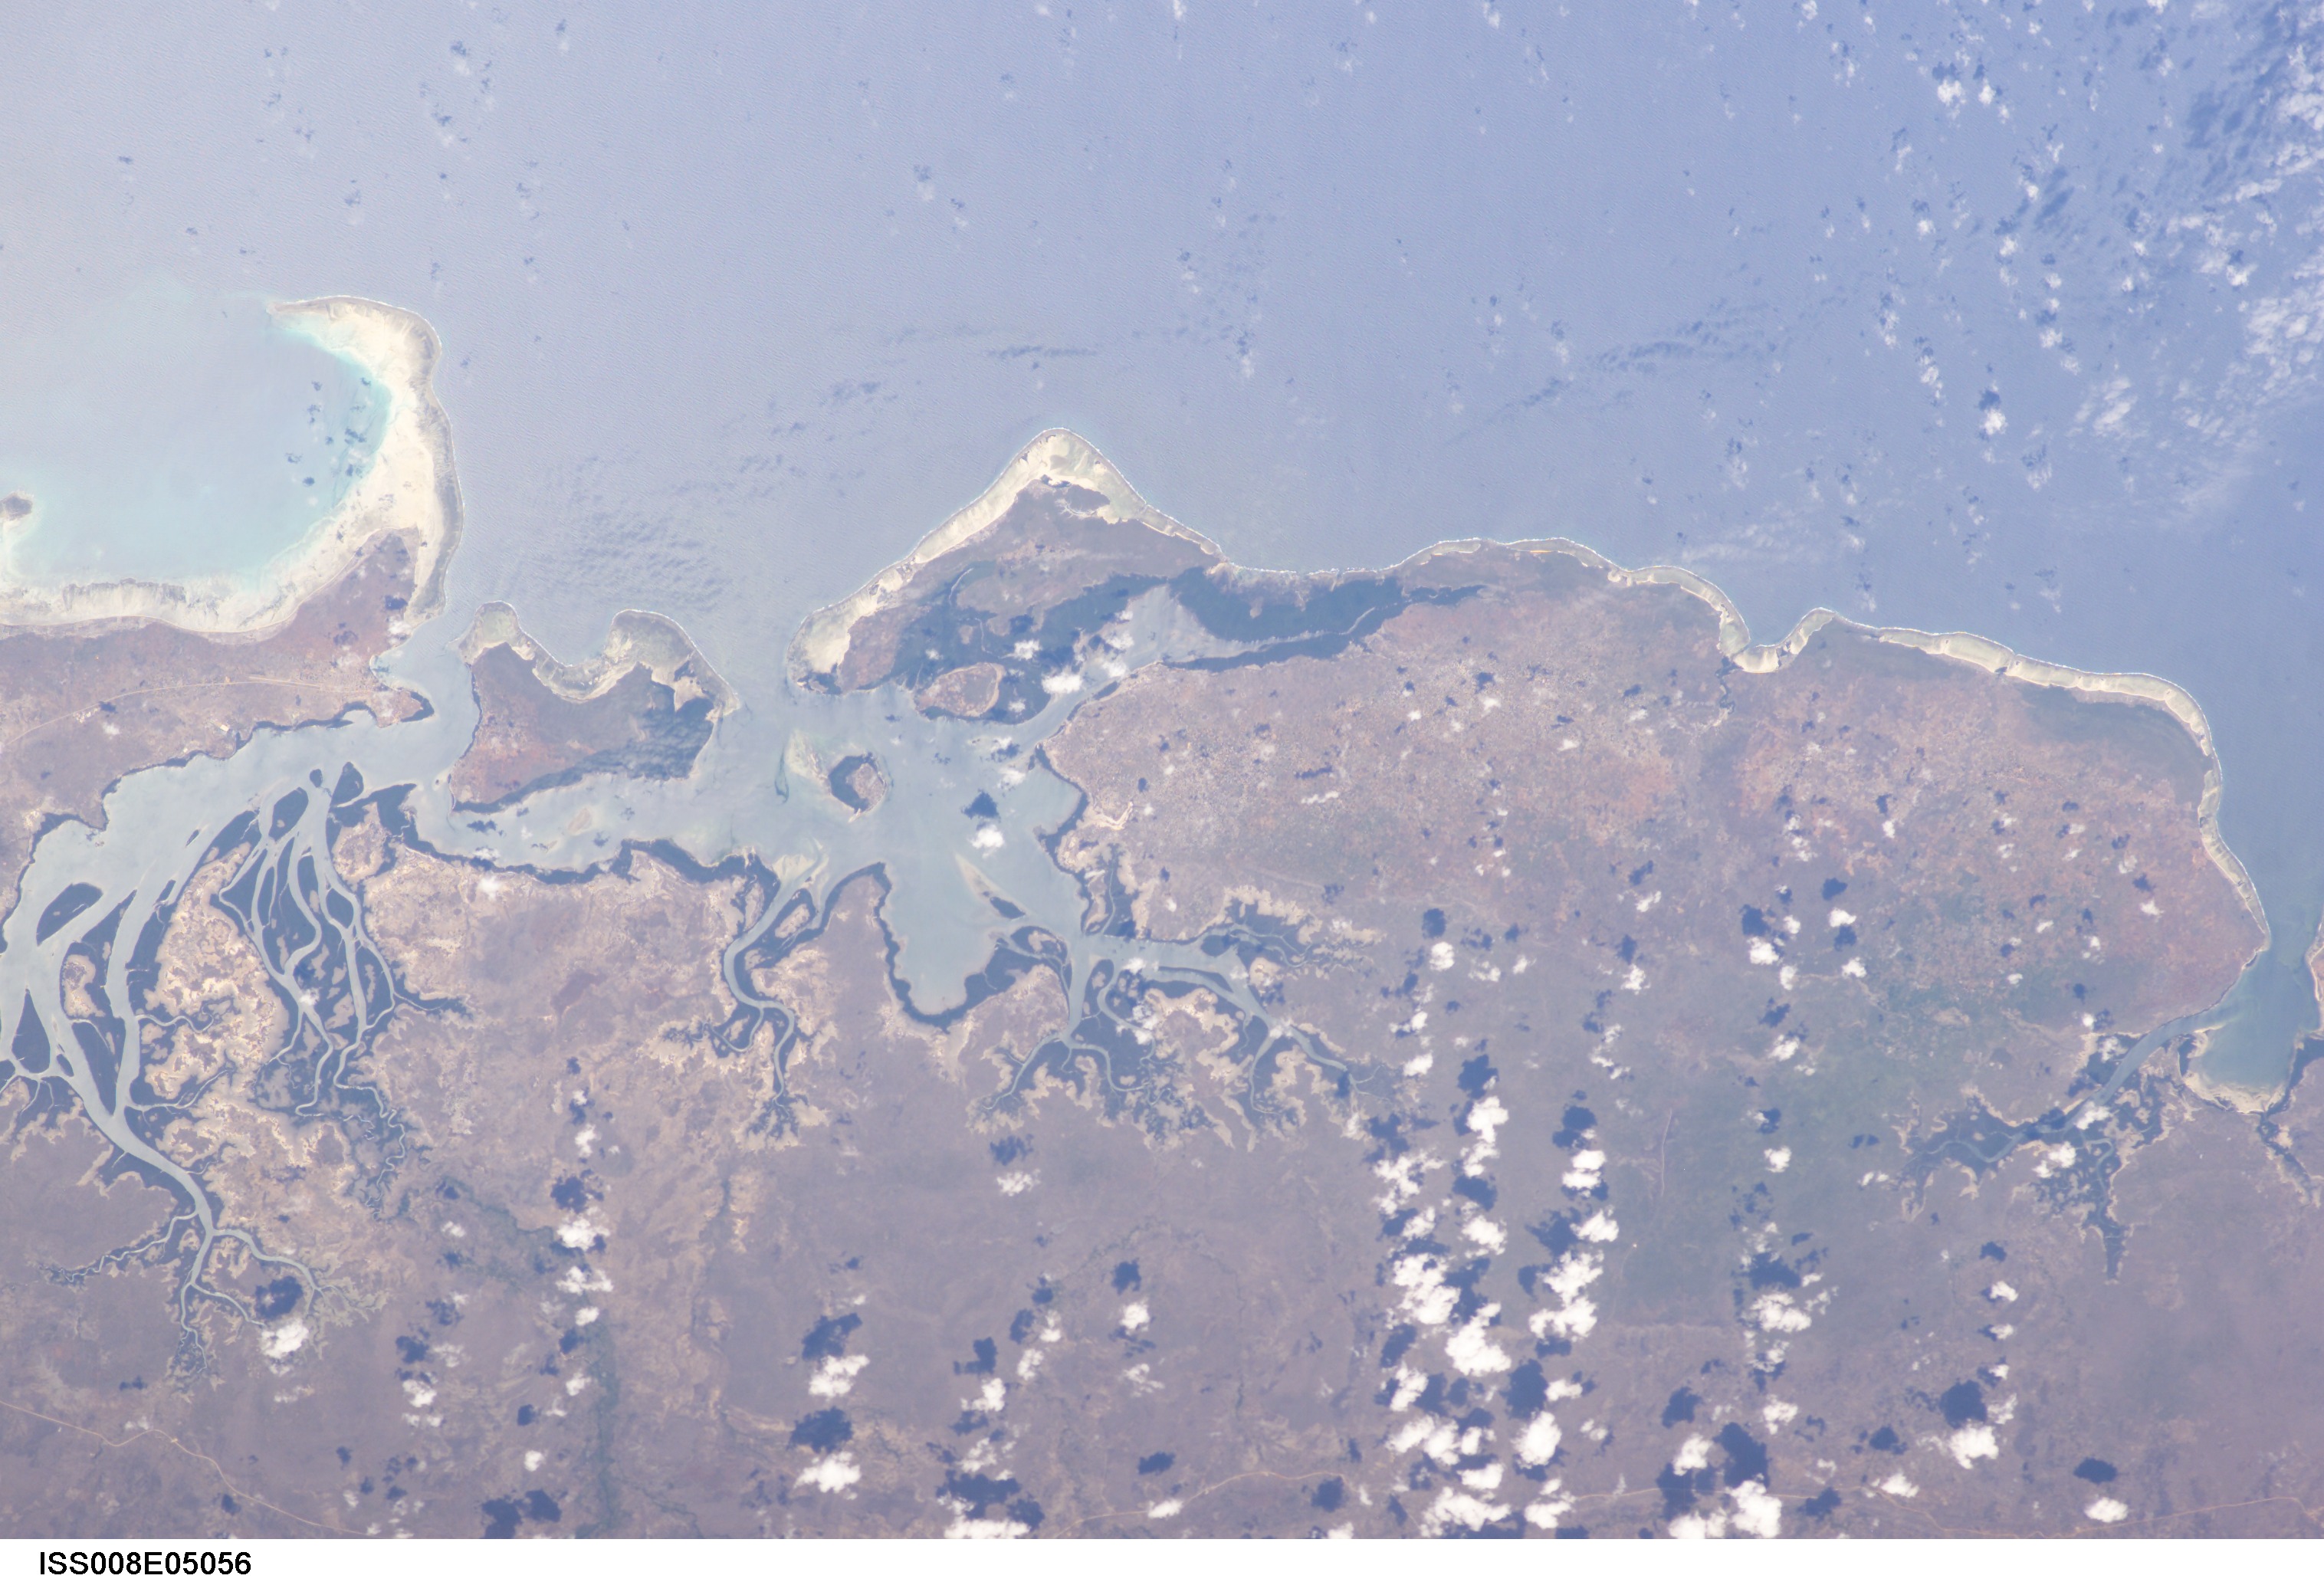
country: TANZANIA
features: SONGO MNARA ISLAND, KISWERE HAVEN
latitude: -9.5
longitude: 39.5
